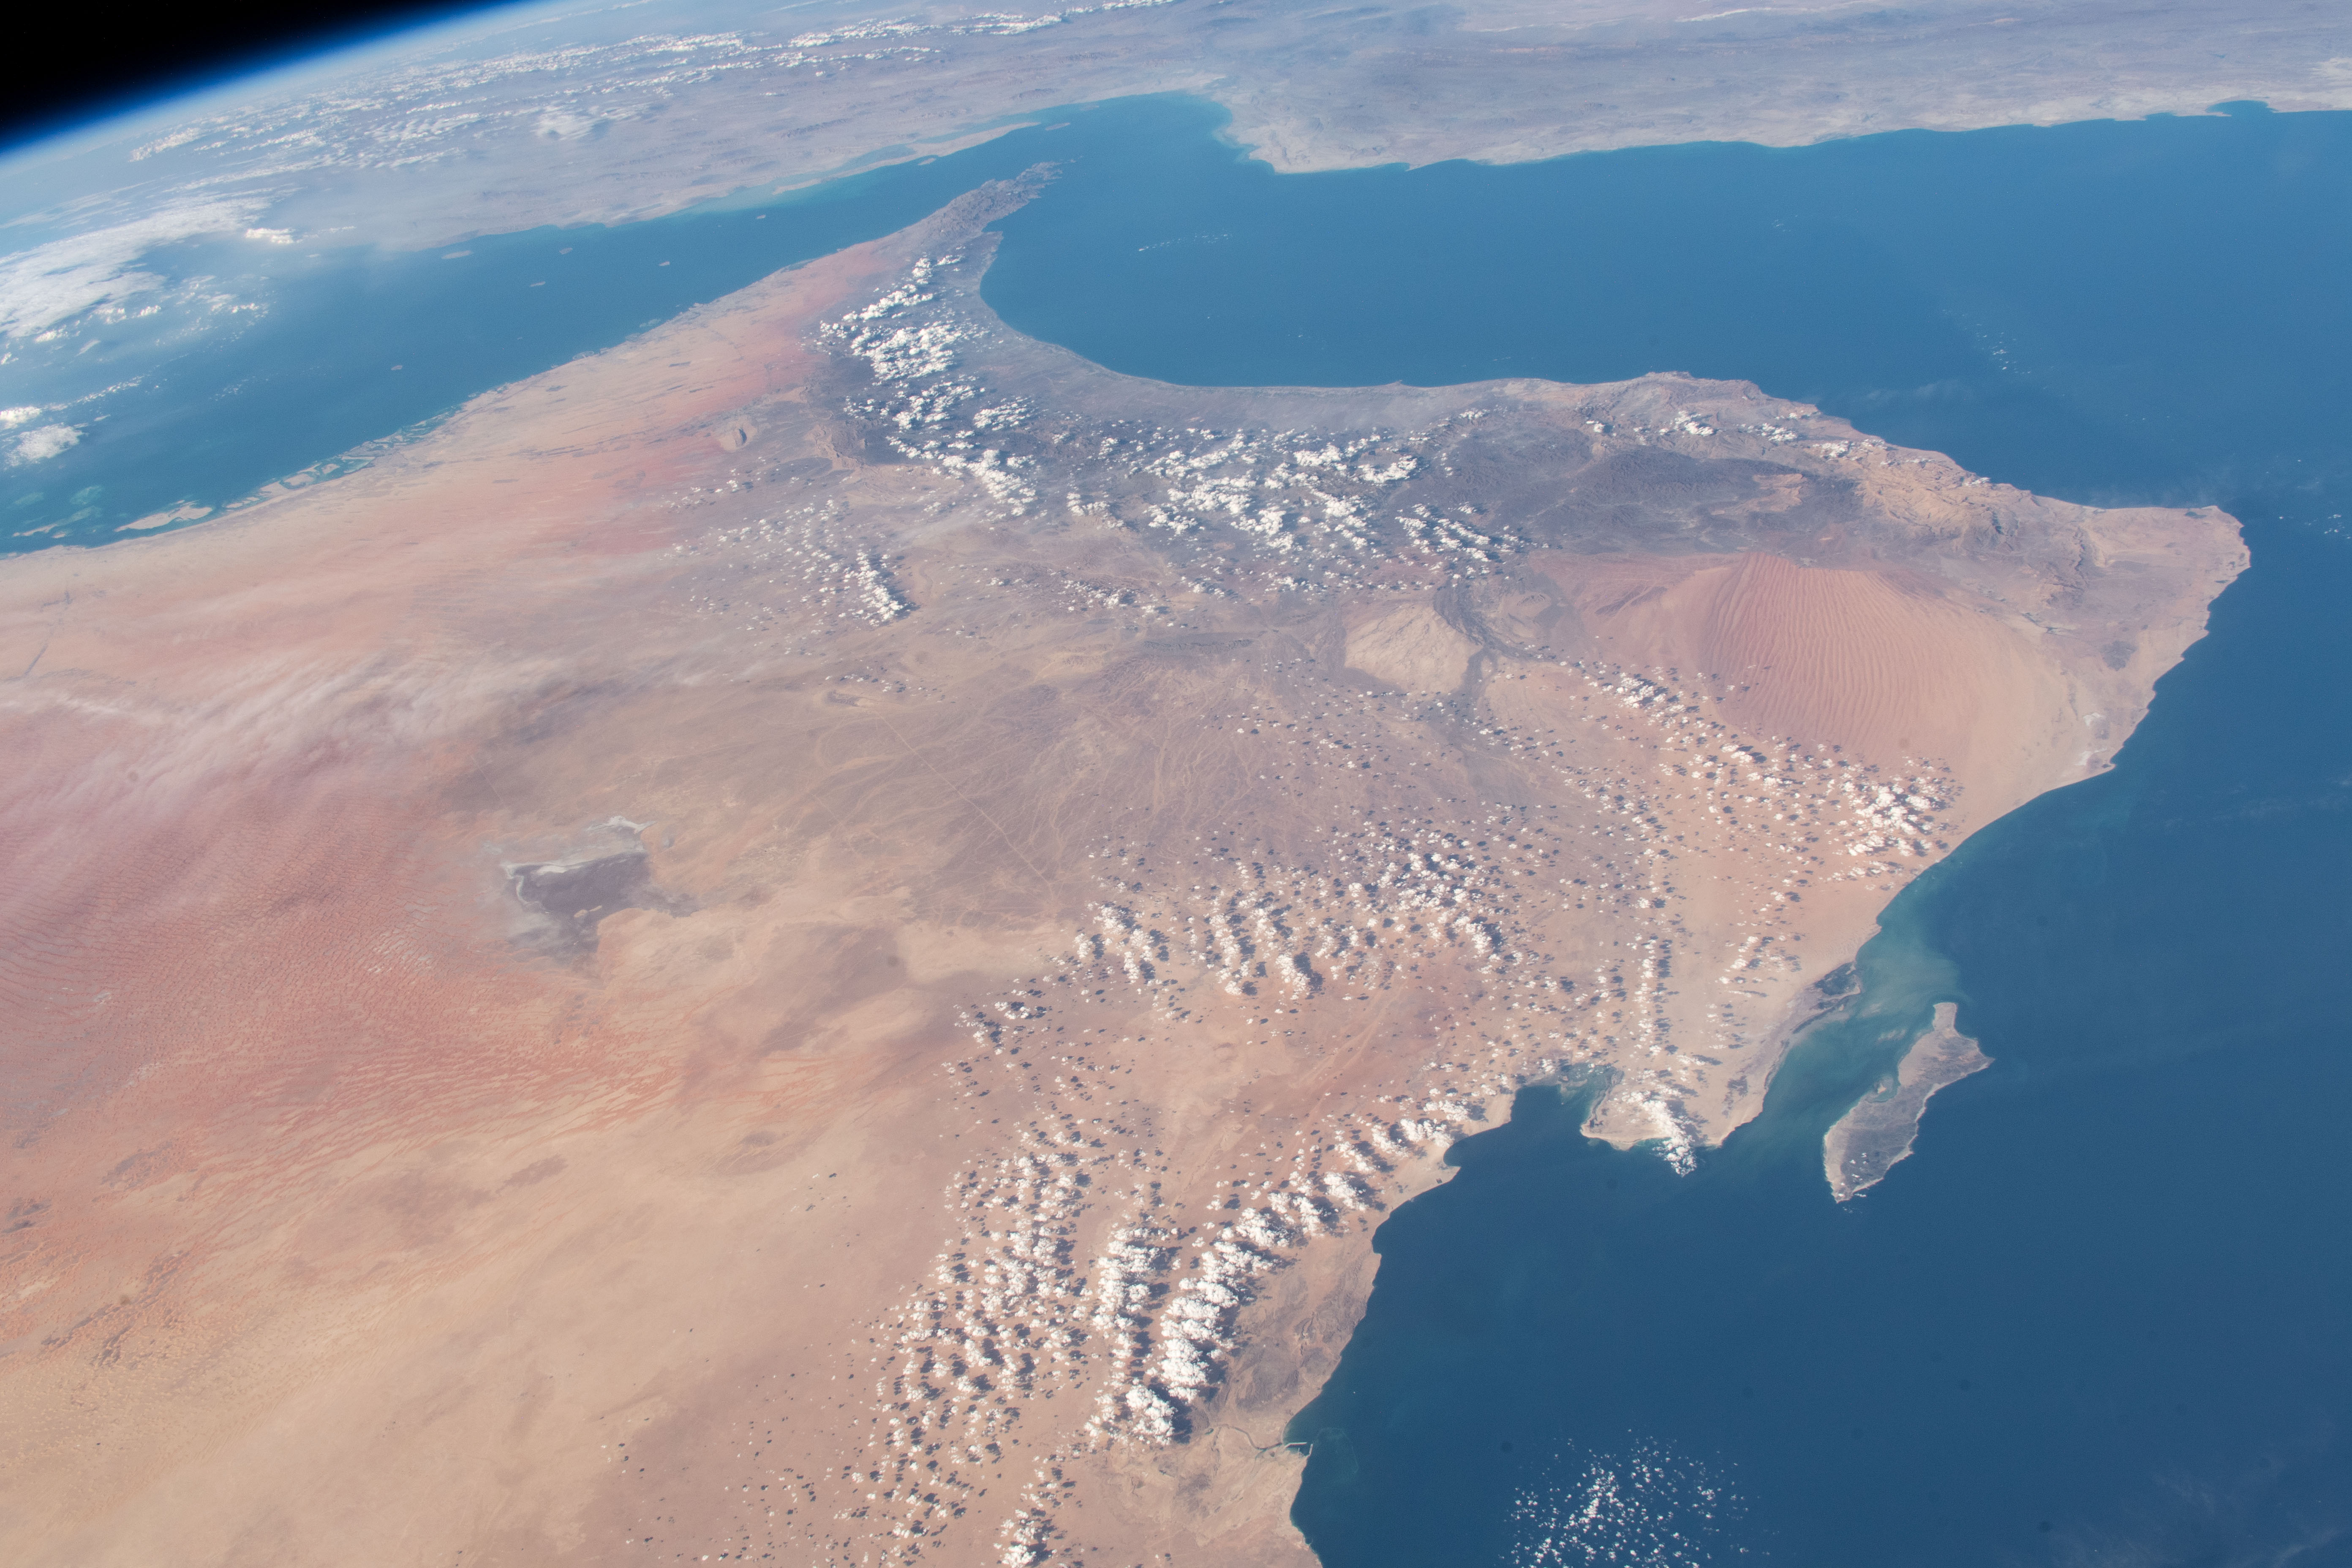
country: OMAN
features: STRAIT OF HORMUZ, GULFOF OMAN, AL HAJAR MOUNTAINS, WAHIBA SANDS DESERT, OMAN, RUB' AL KHALI DESERT
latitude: 22.0
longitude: 57.5
